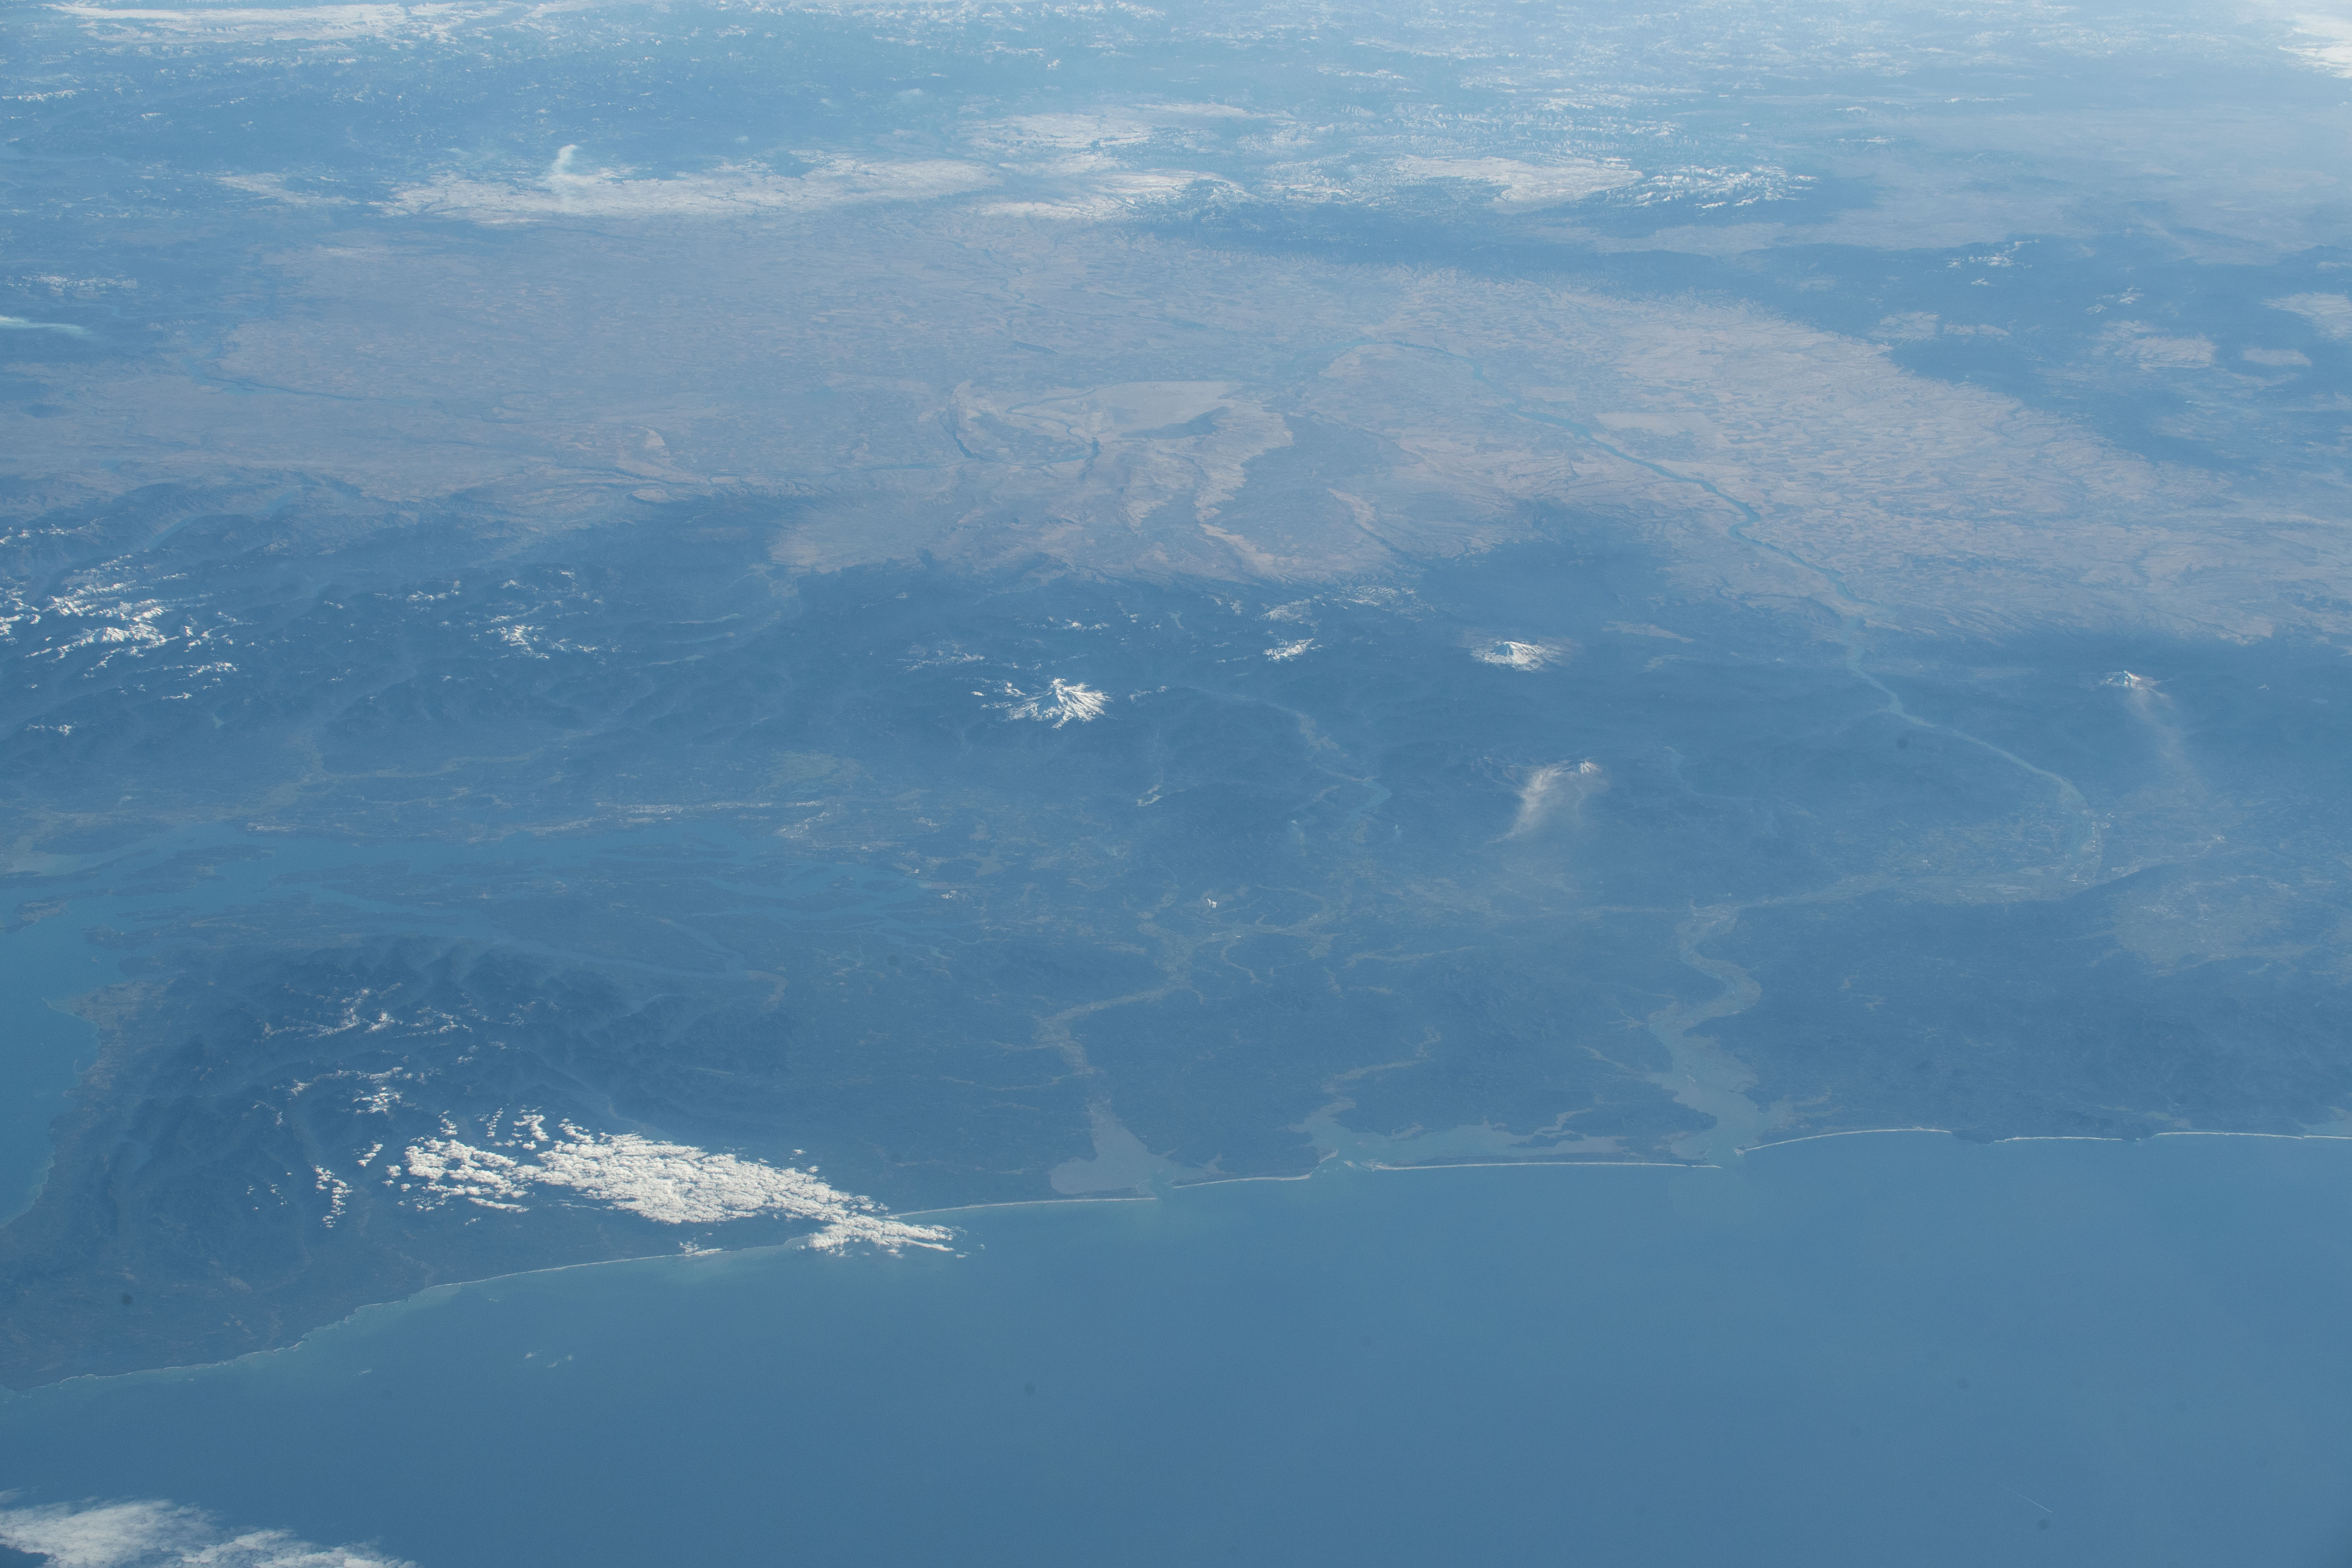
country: USA-WASHINGTON
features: UMPQUA NATIONAL FOREST, SNOQUALMIE NATIONAL FOREST, MOUNT ADAMS, MOUNT RAINIER, STRAIT OF JUAN DE FUCA, SALISH SEA
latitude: 46.5
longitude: -121.9
